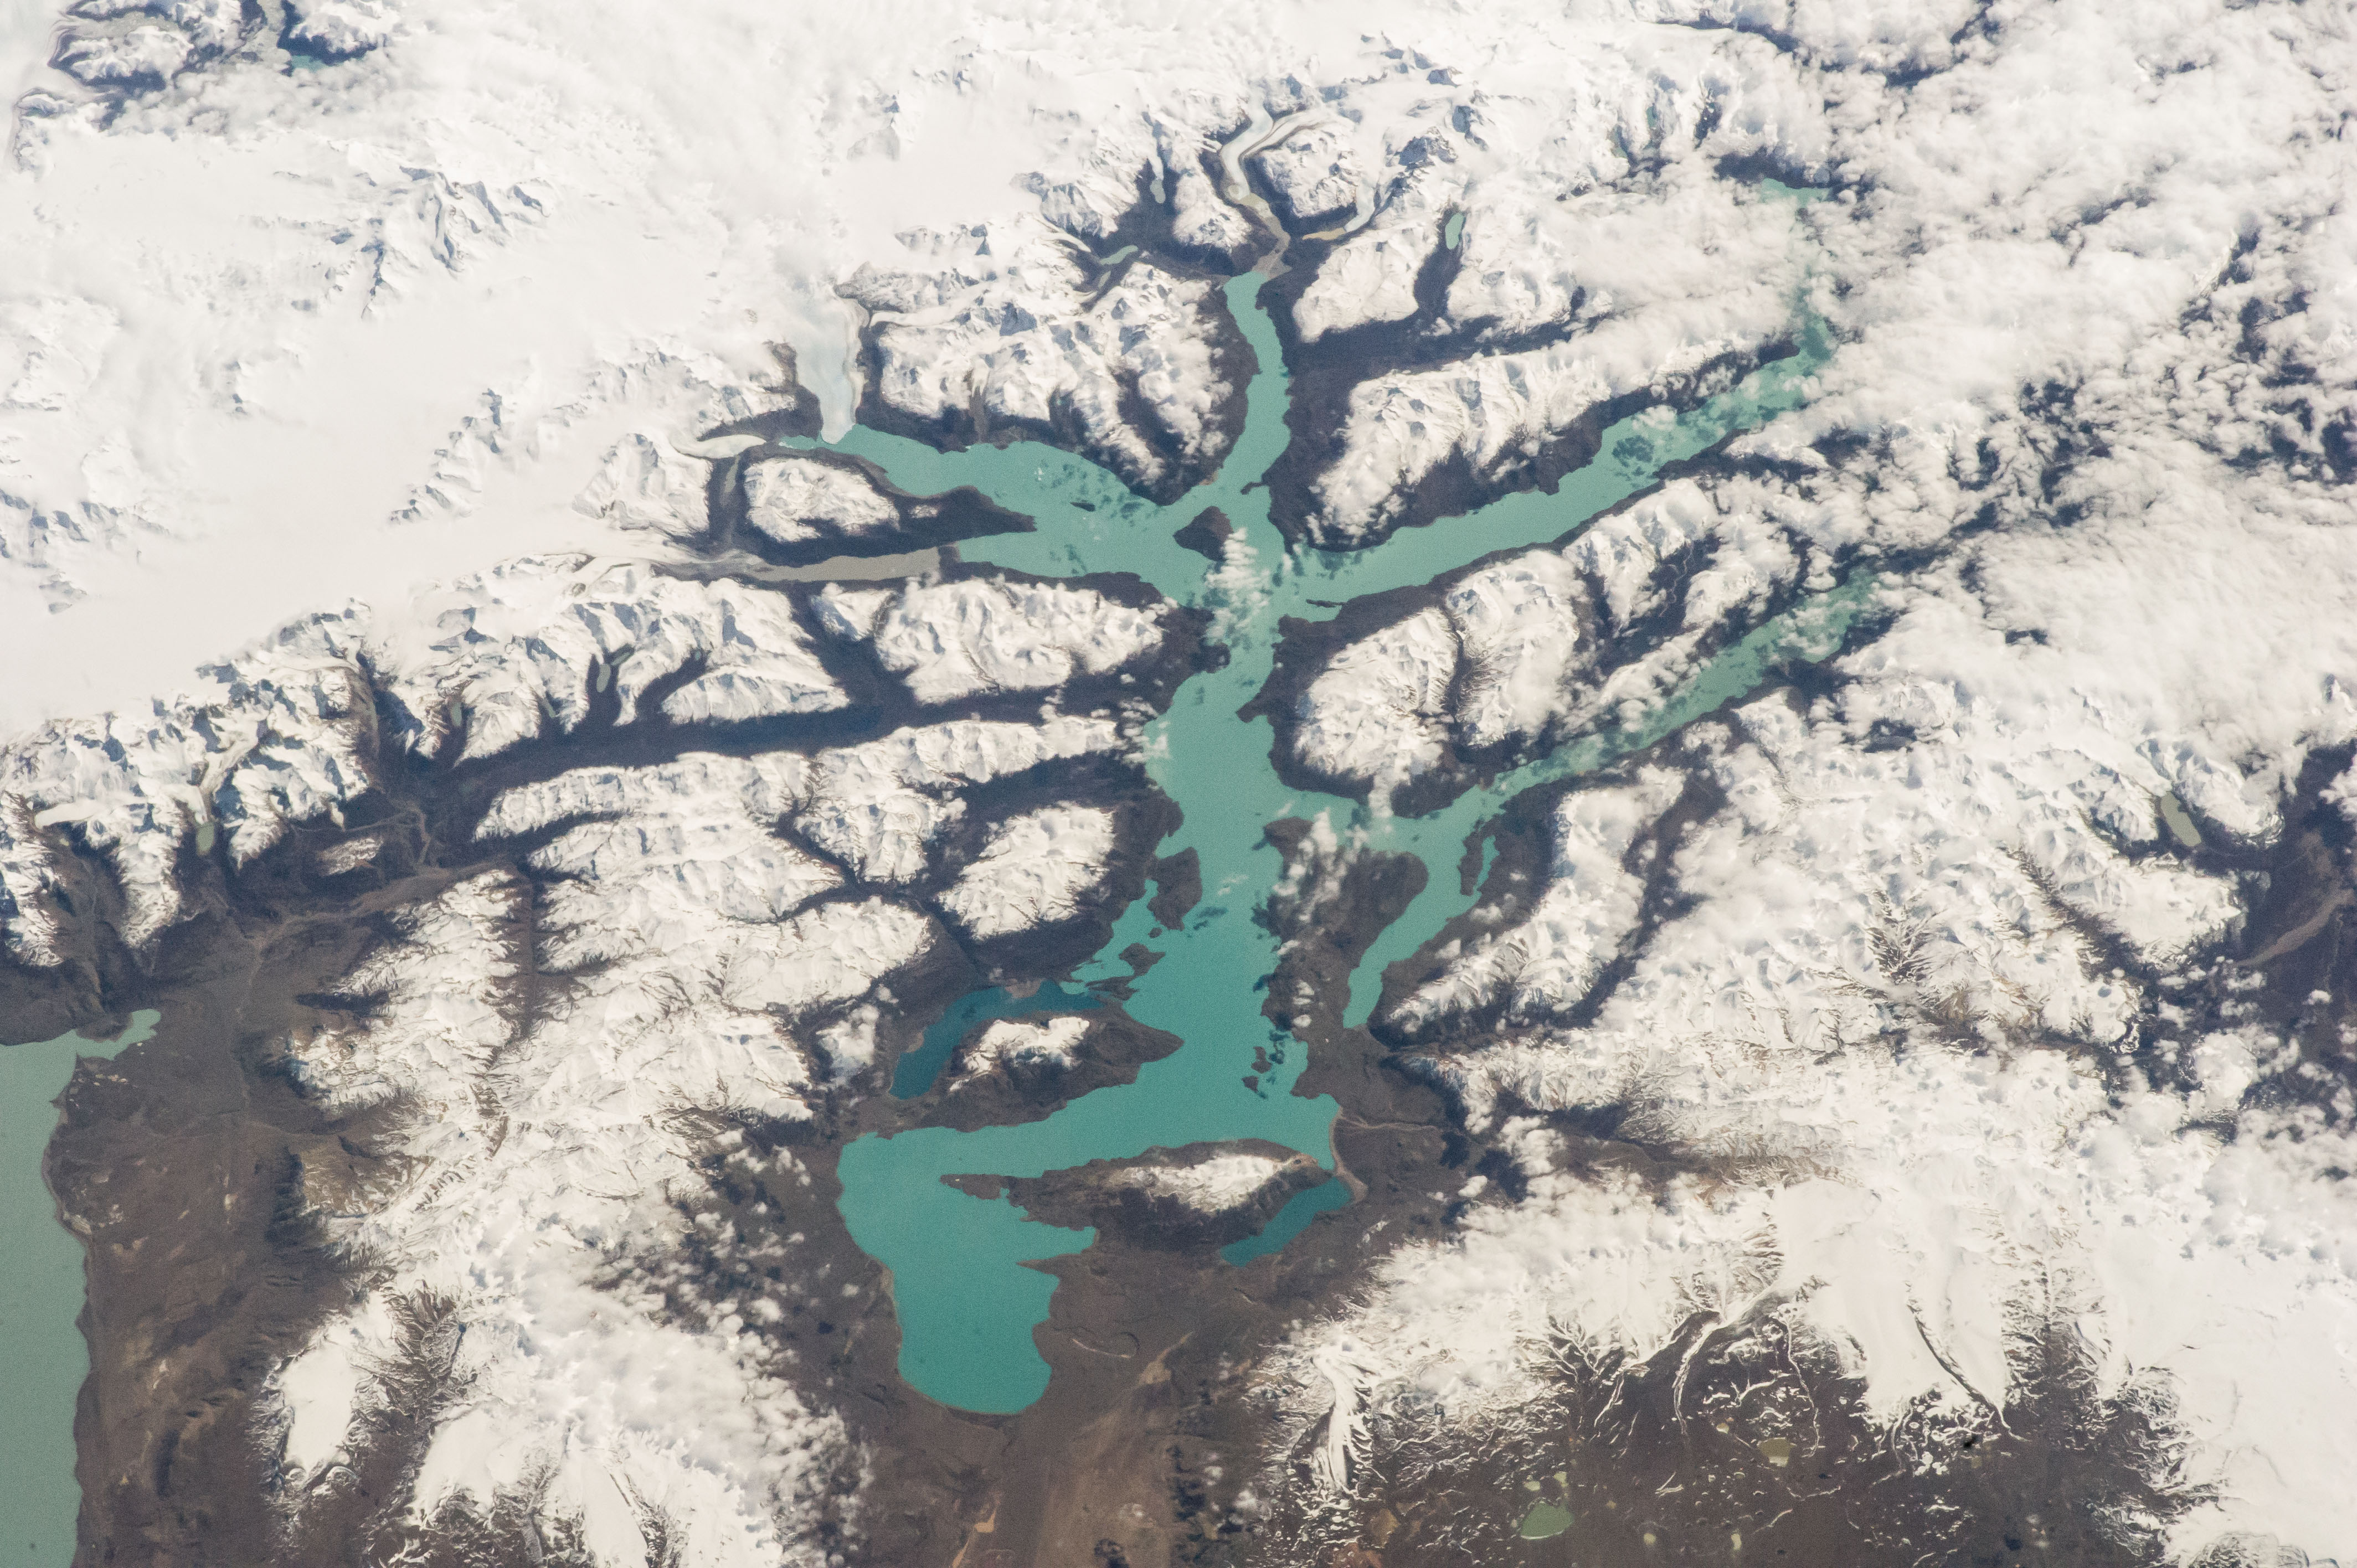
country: CHILE
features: SAN MARTIN L., S. ANDES
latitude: -48.9
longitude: -72.7
